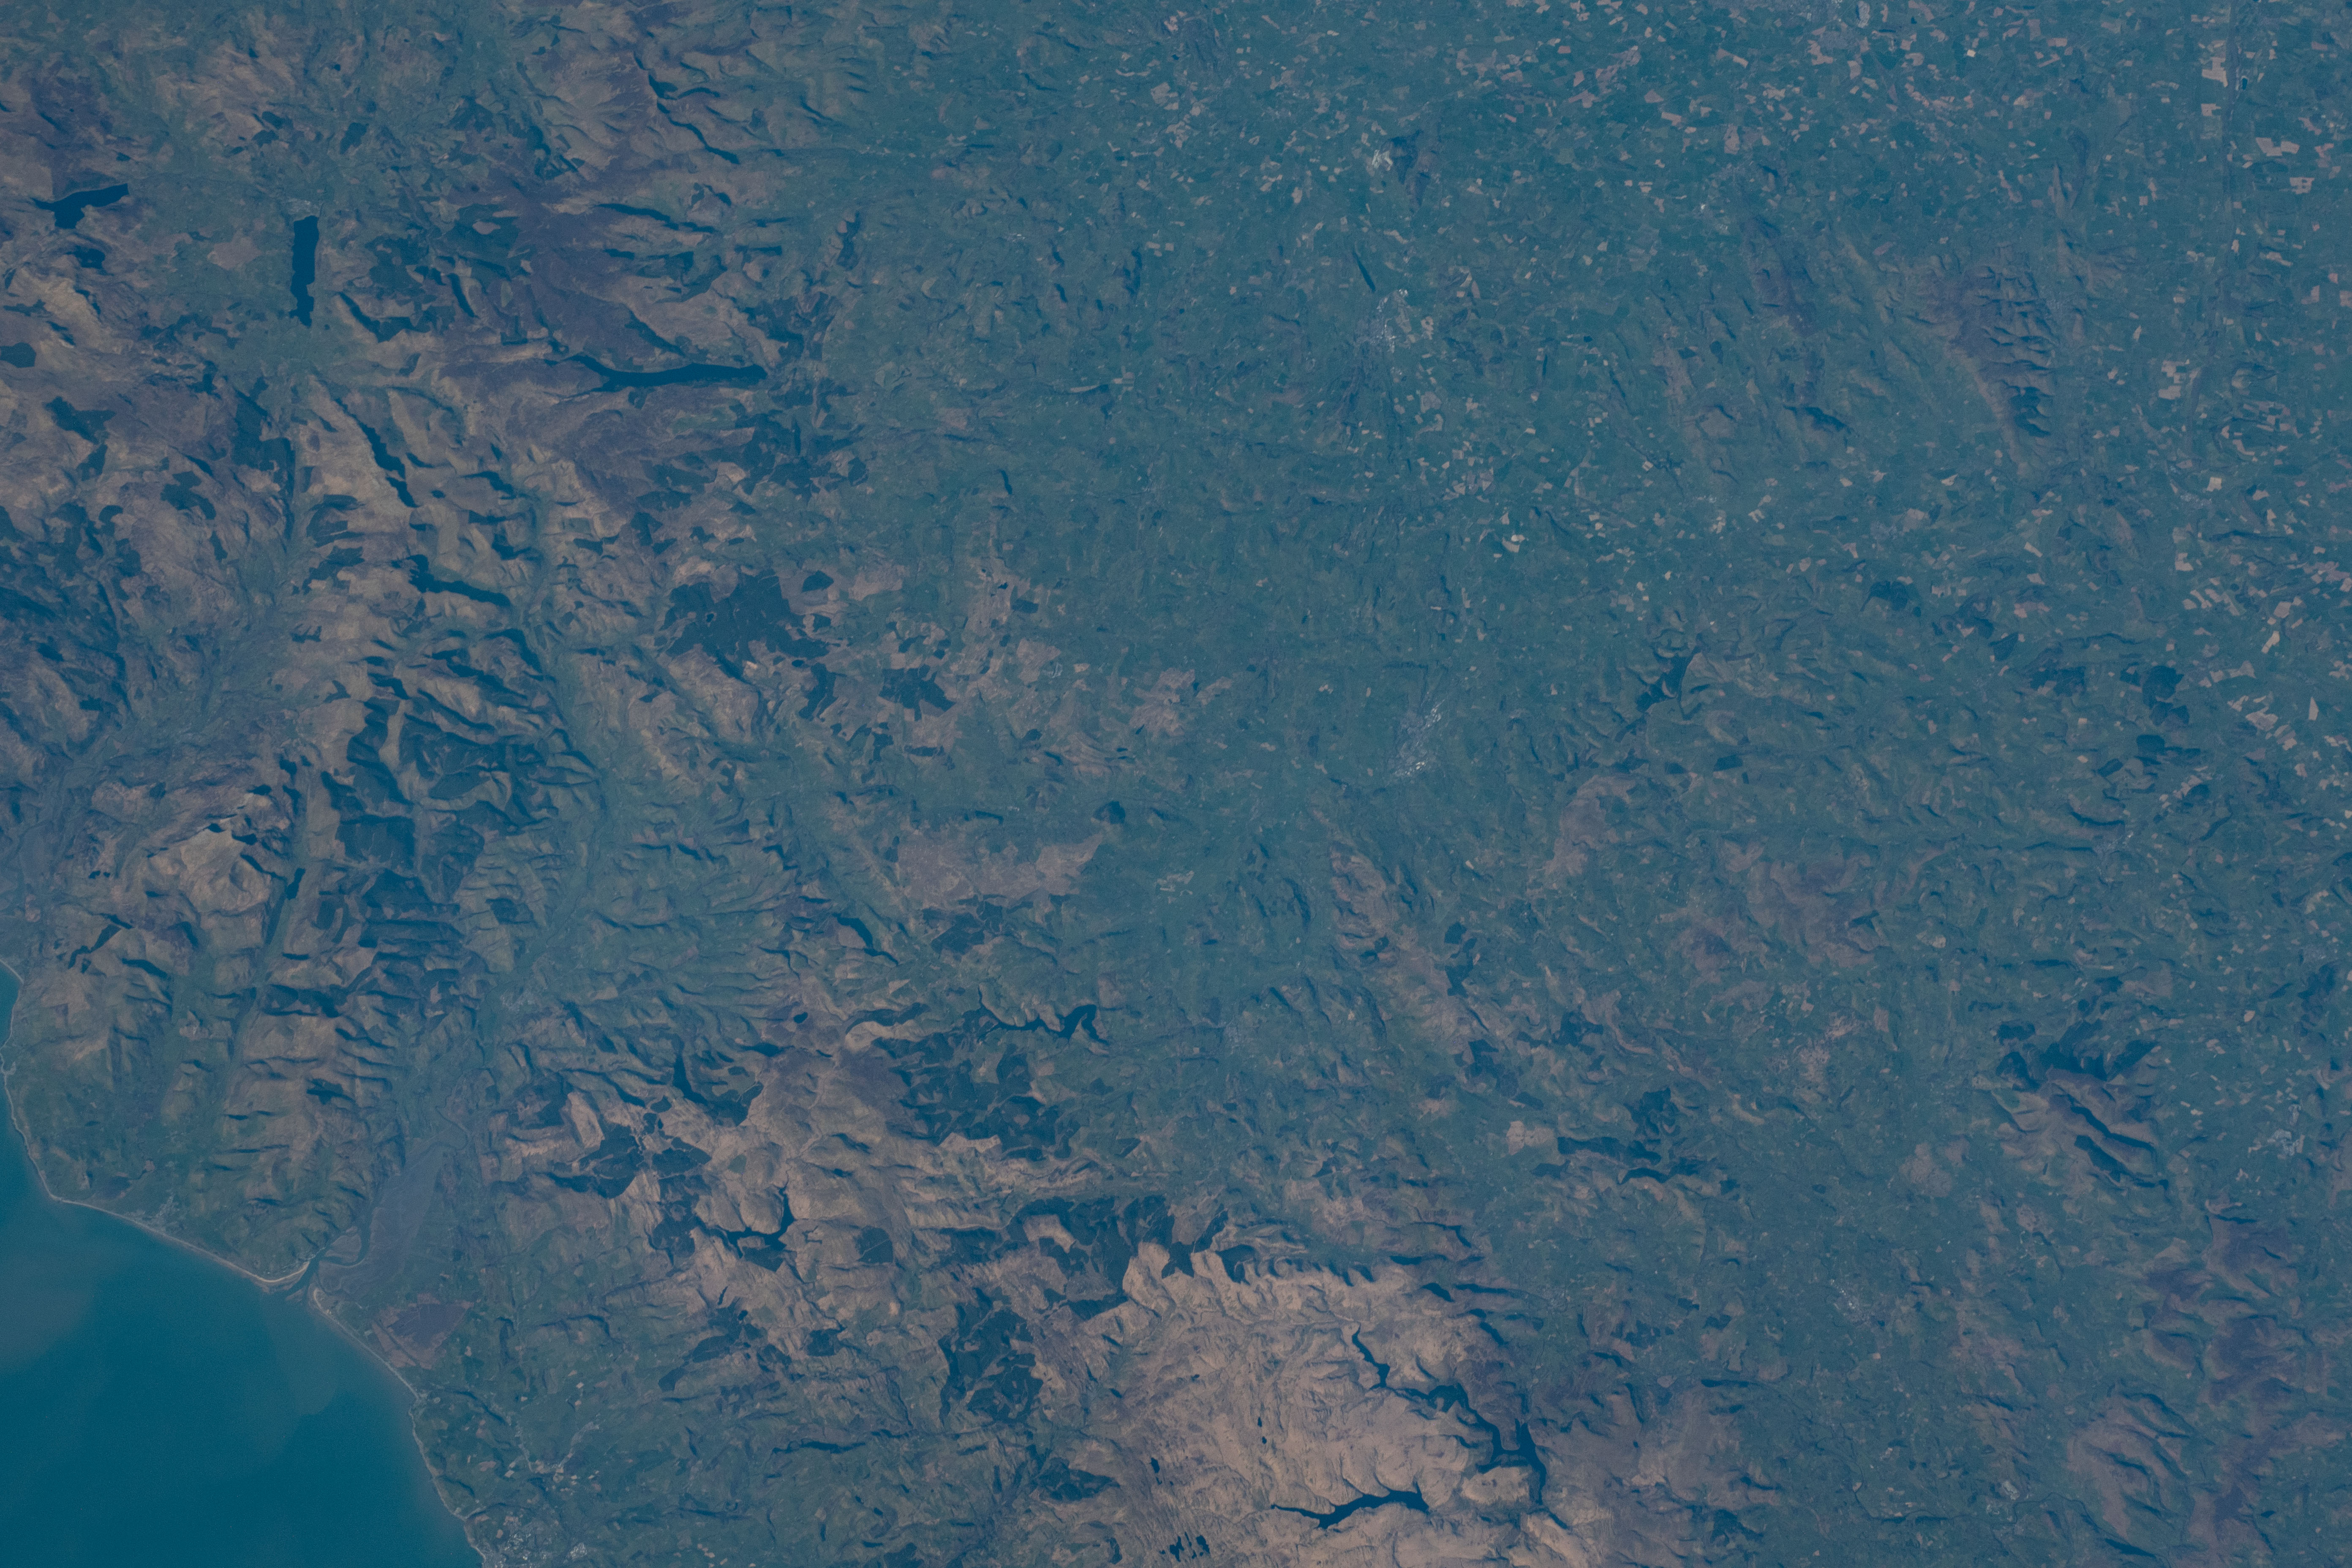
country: UK-WALES
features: BAE CEREDIGION, SNOWDONIA NATIONAL PARK, LIANIDLOES
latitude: 52.5
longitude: -3.4
